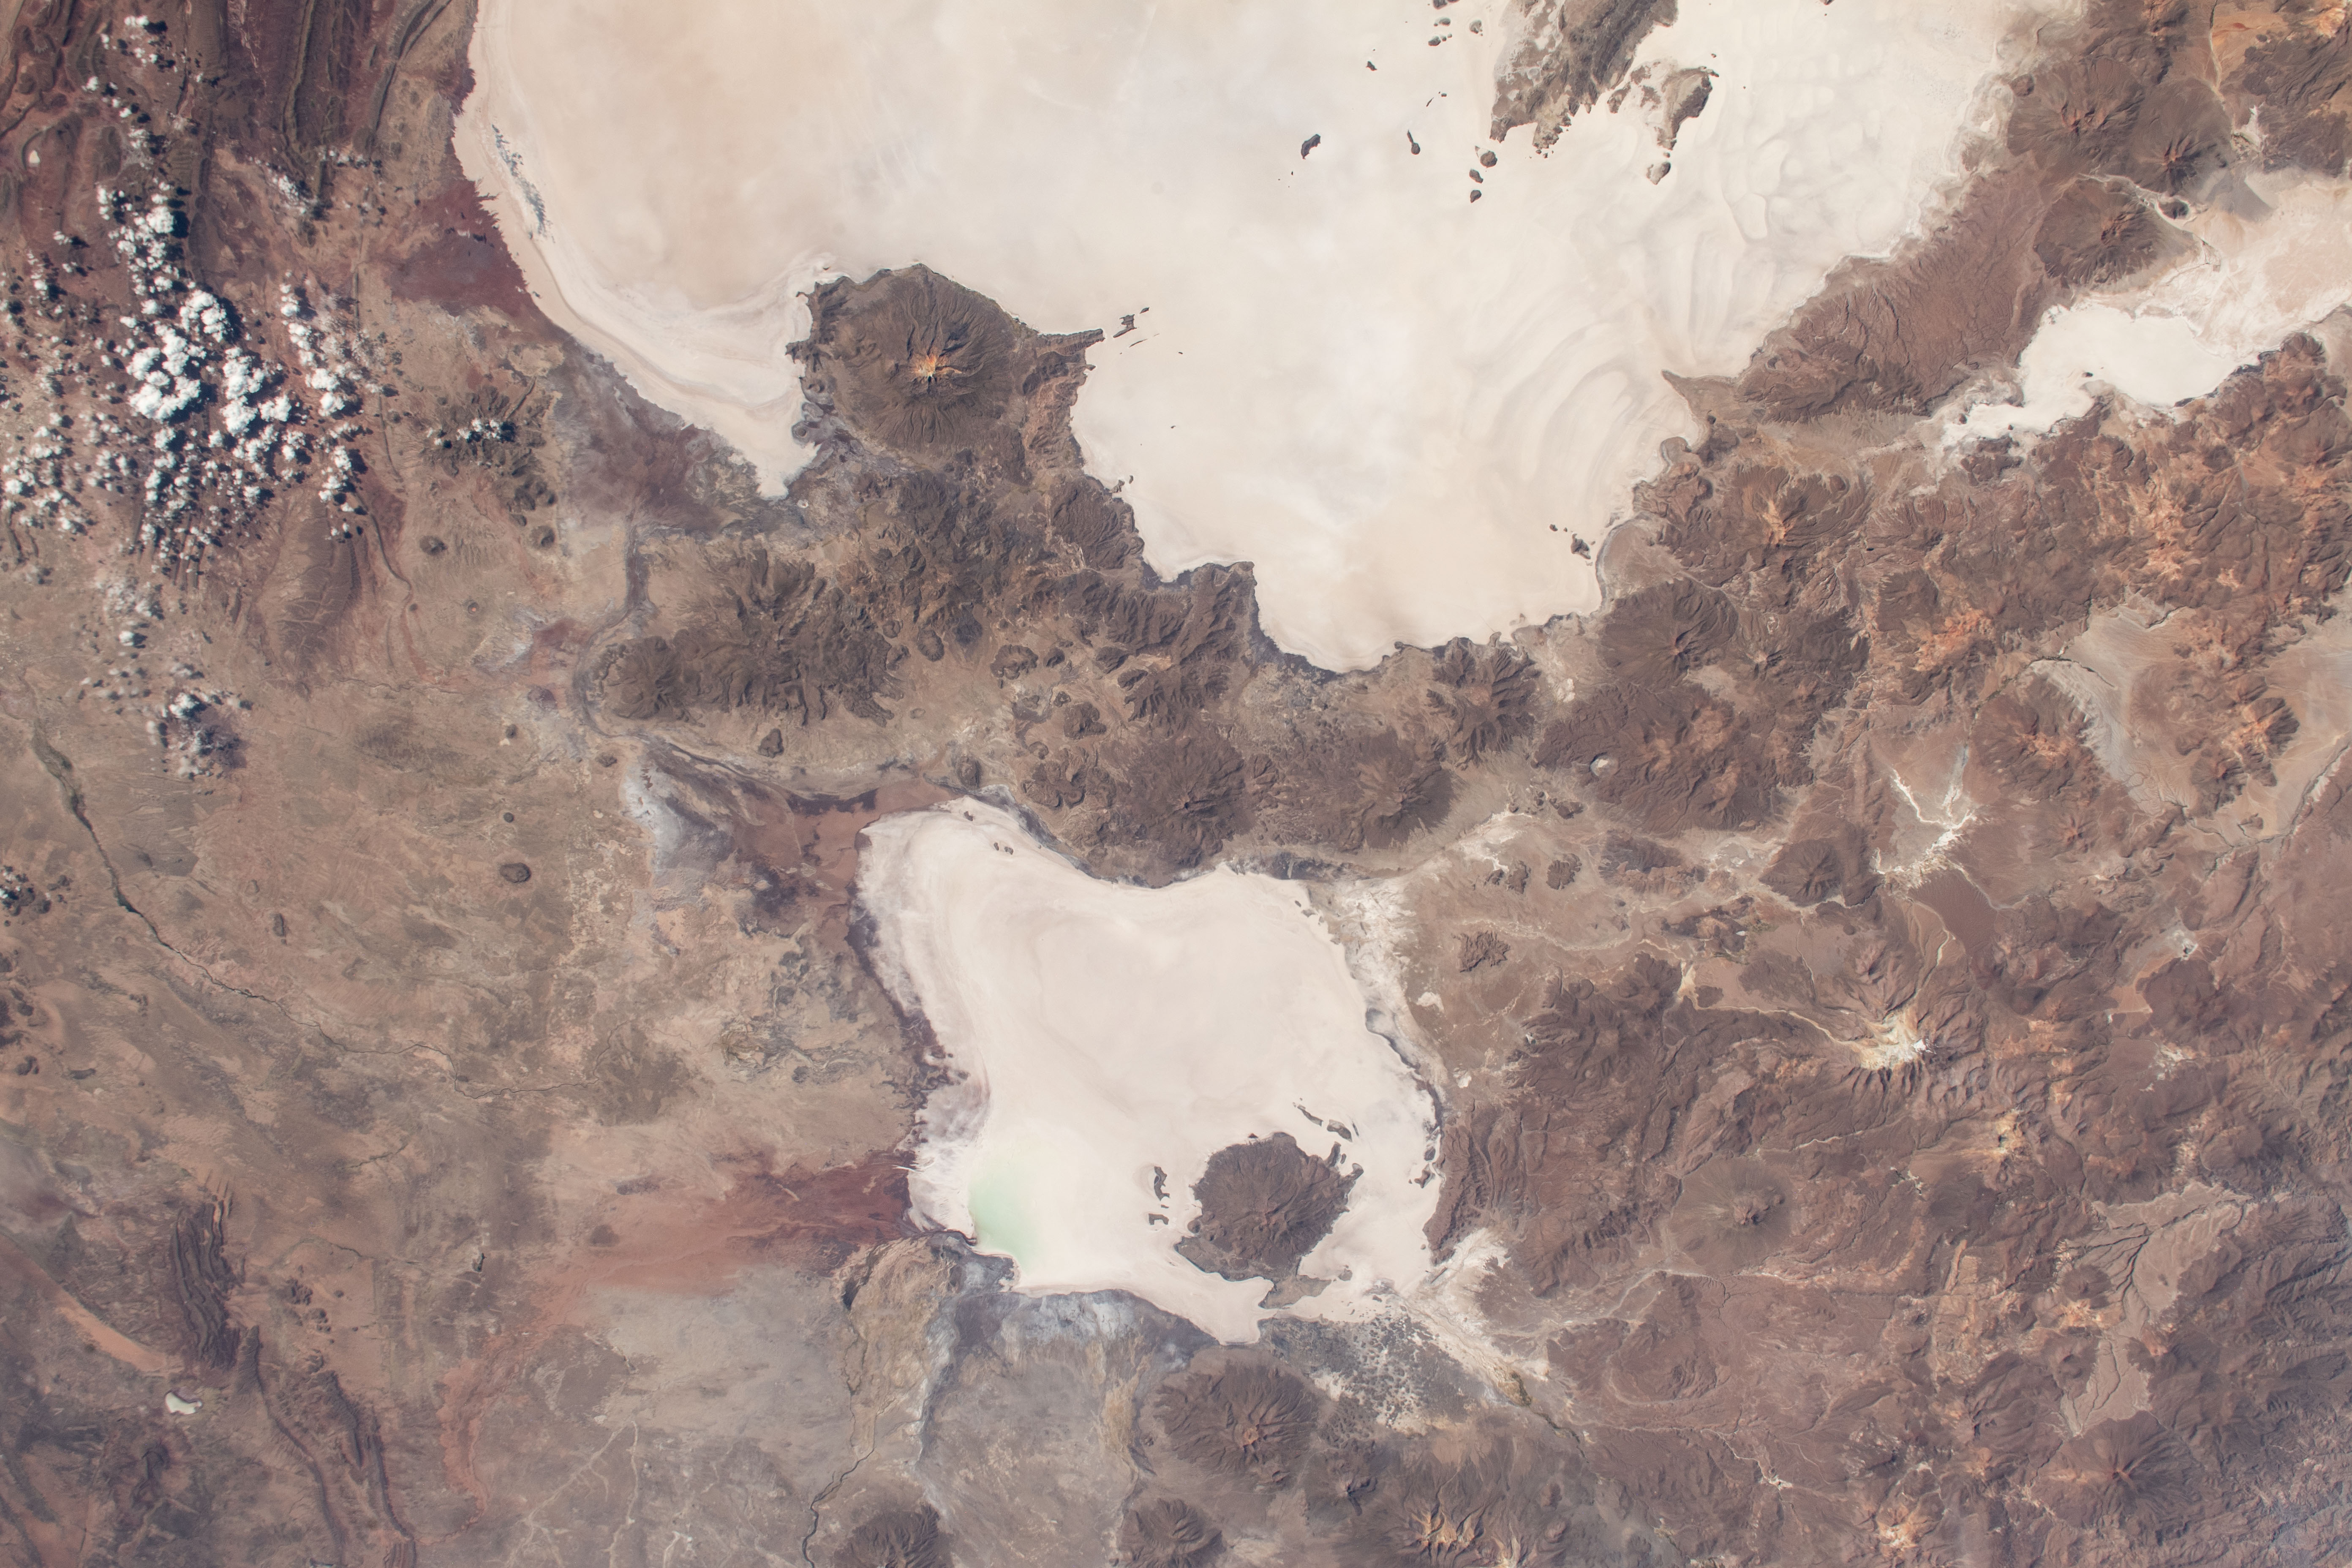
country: BOLIVIA
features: CERRO CARABAYA, SALAR DE UYUNI DESERT
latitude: -19.5
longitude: -68.0
